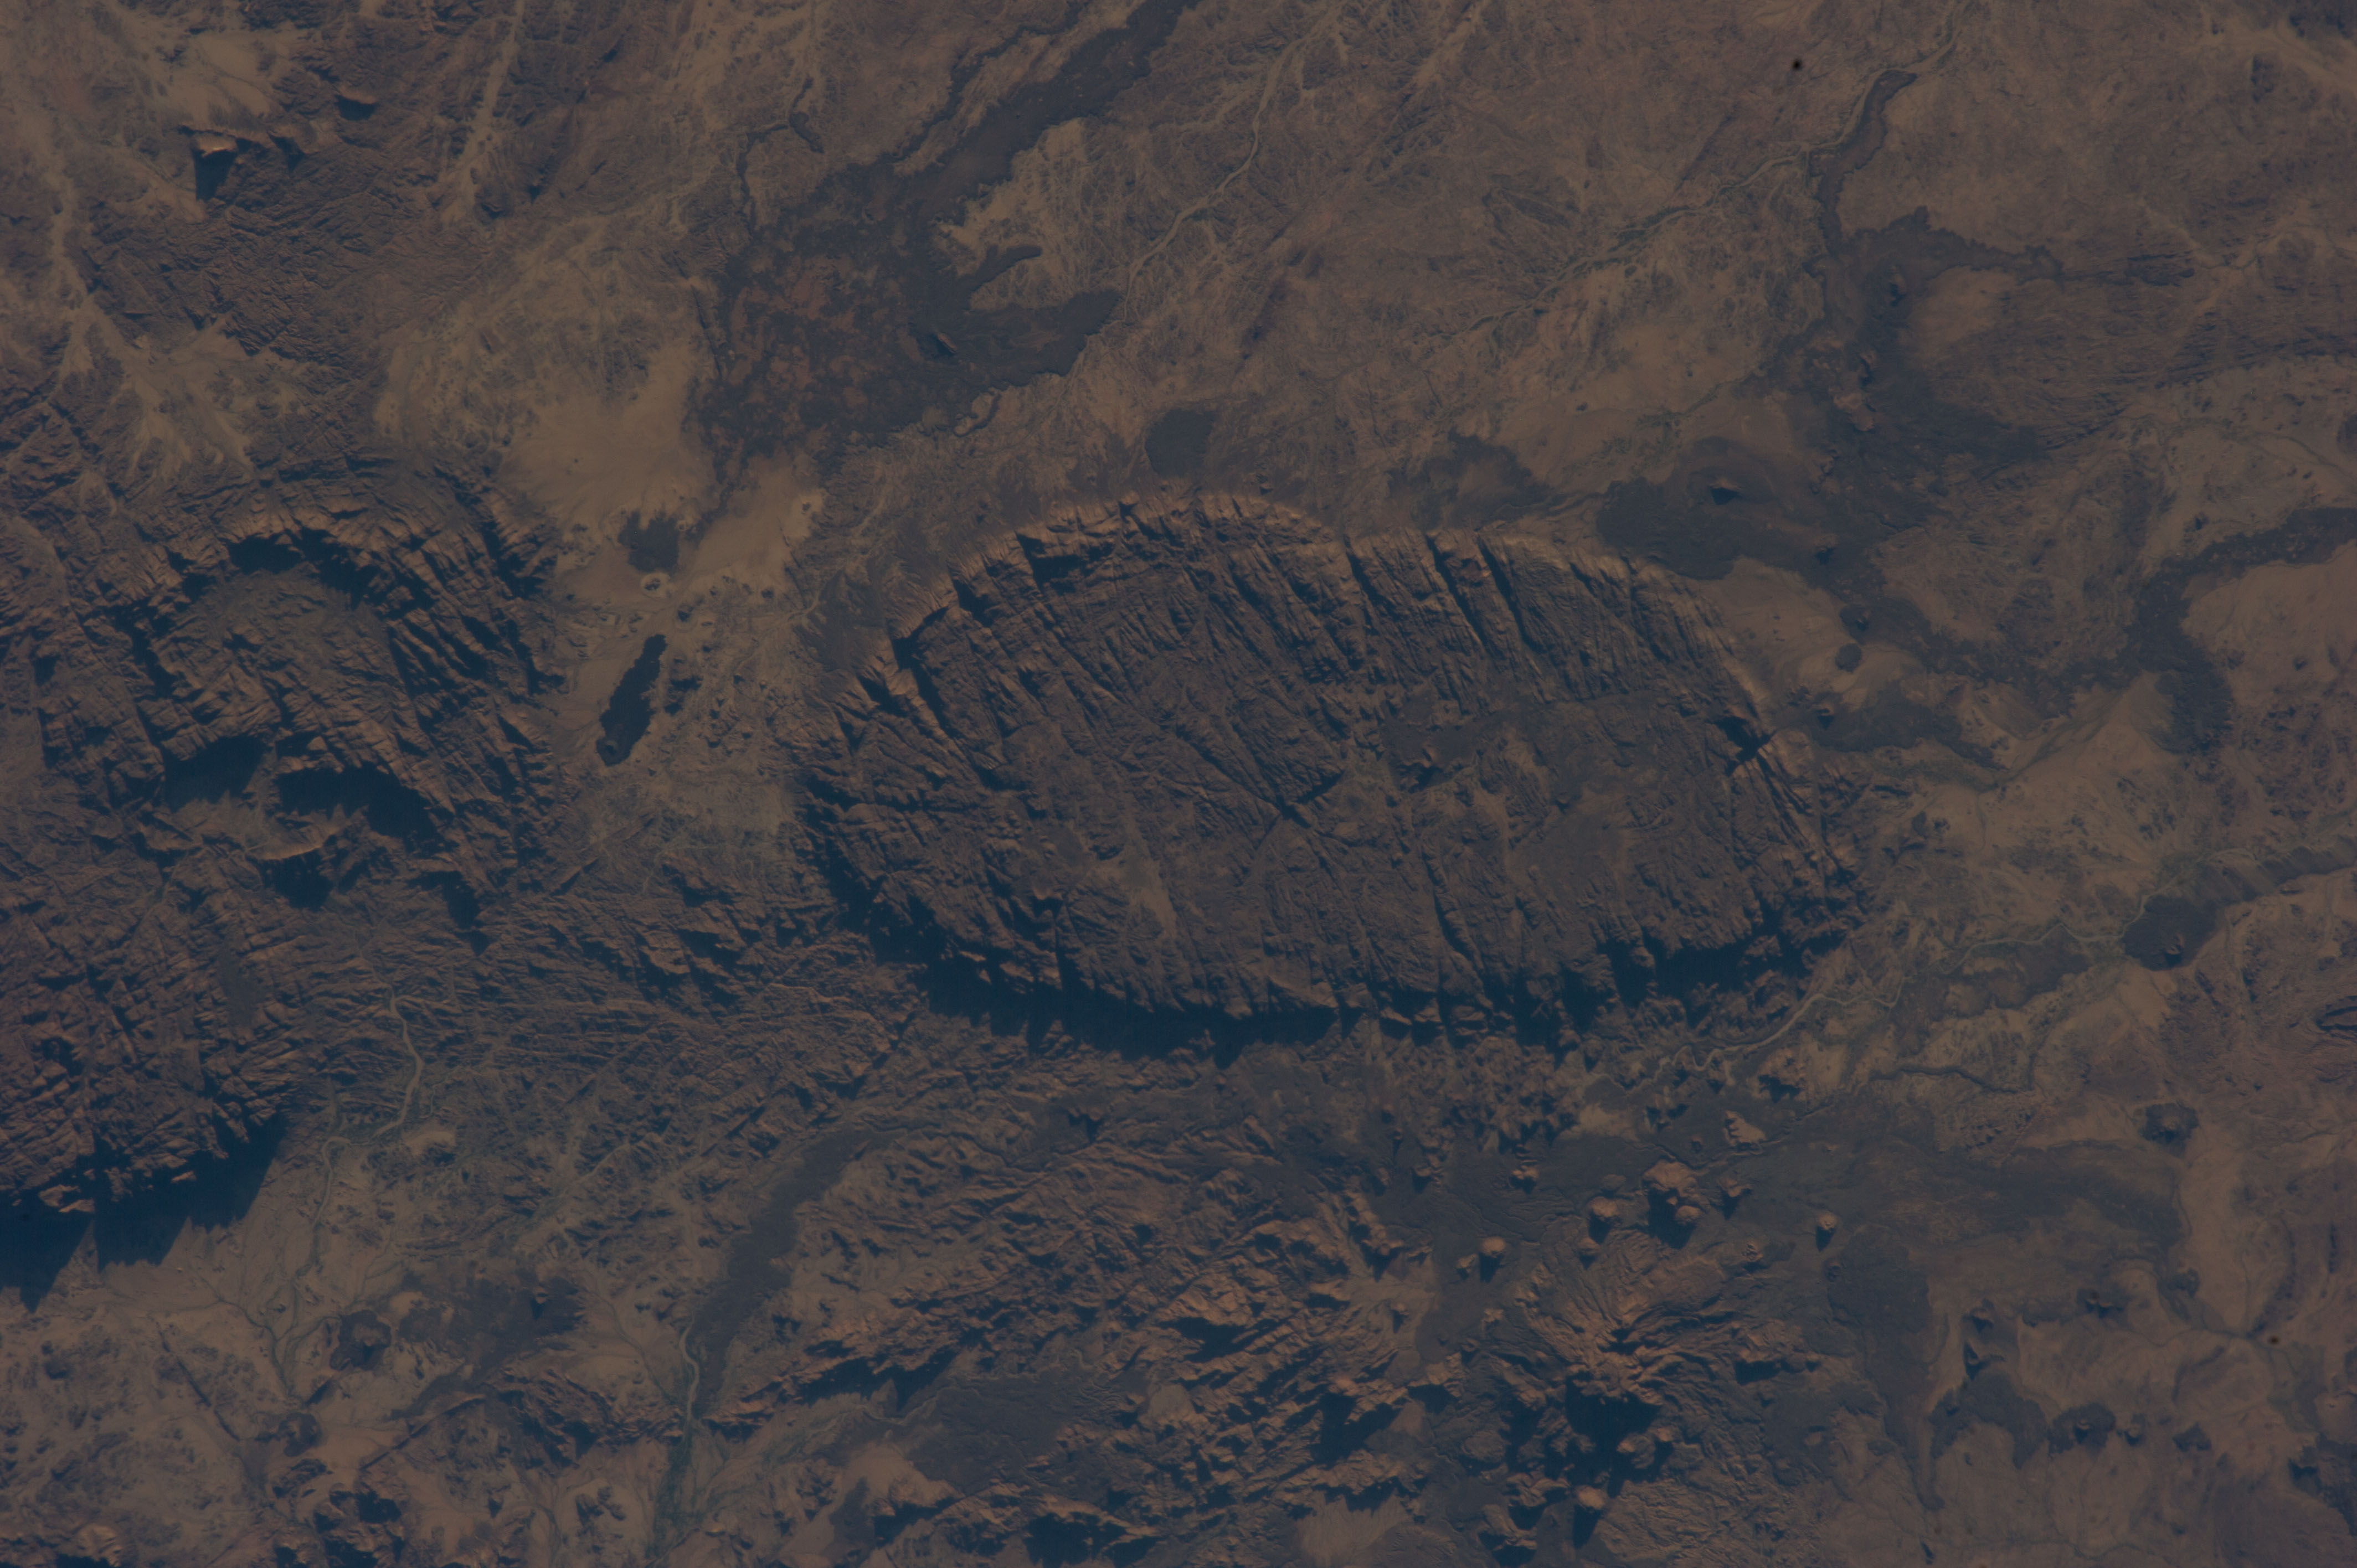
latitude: 17.7
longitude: 8.8
